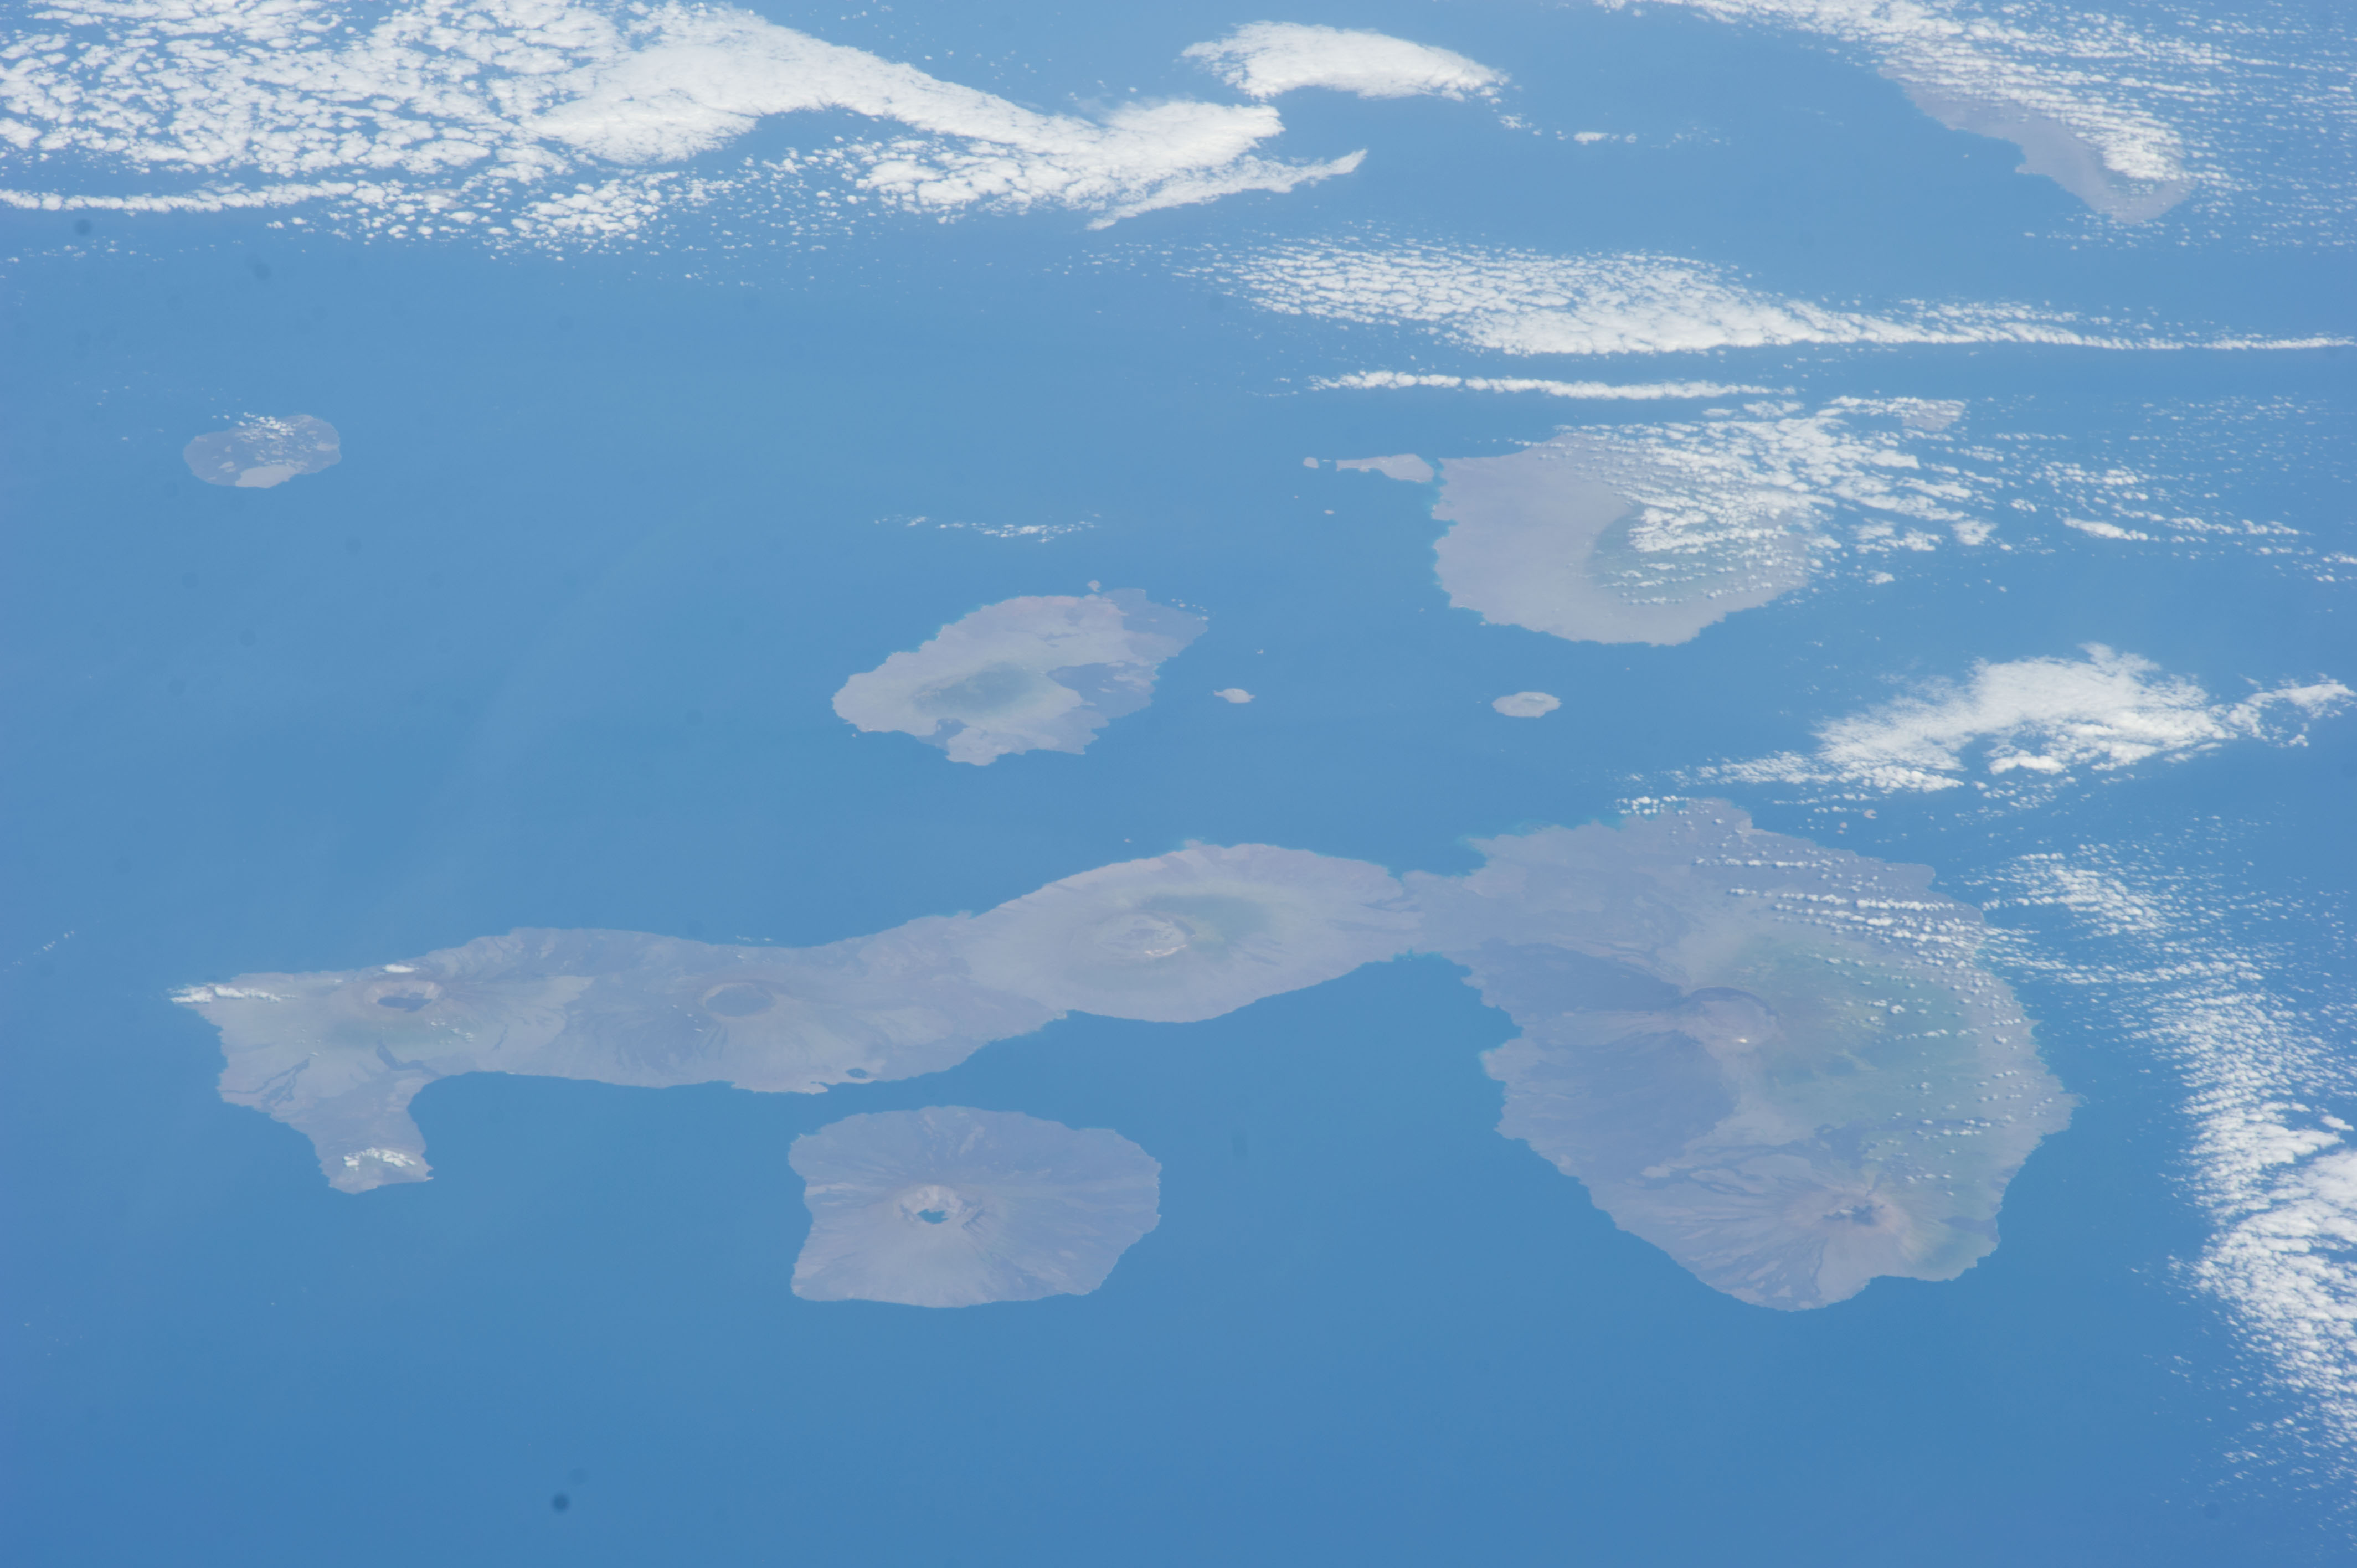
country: GALAPAGOS ISLANDS
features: ISLA FERNANDINA,ISLA ISABELA,ISLA SANTIAGO,ARCH. GALAPAGOS,GALAPAGOS,ISLA SANTA CRUZ,ECUADOR
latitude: -0.4
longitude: -90.9
